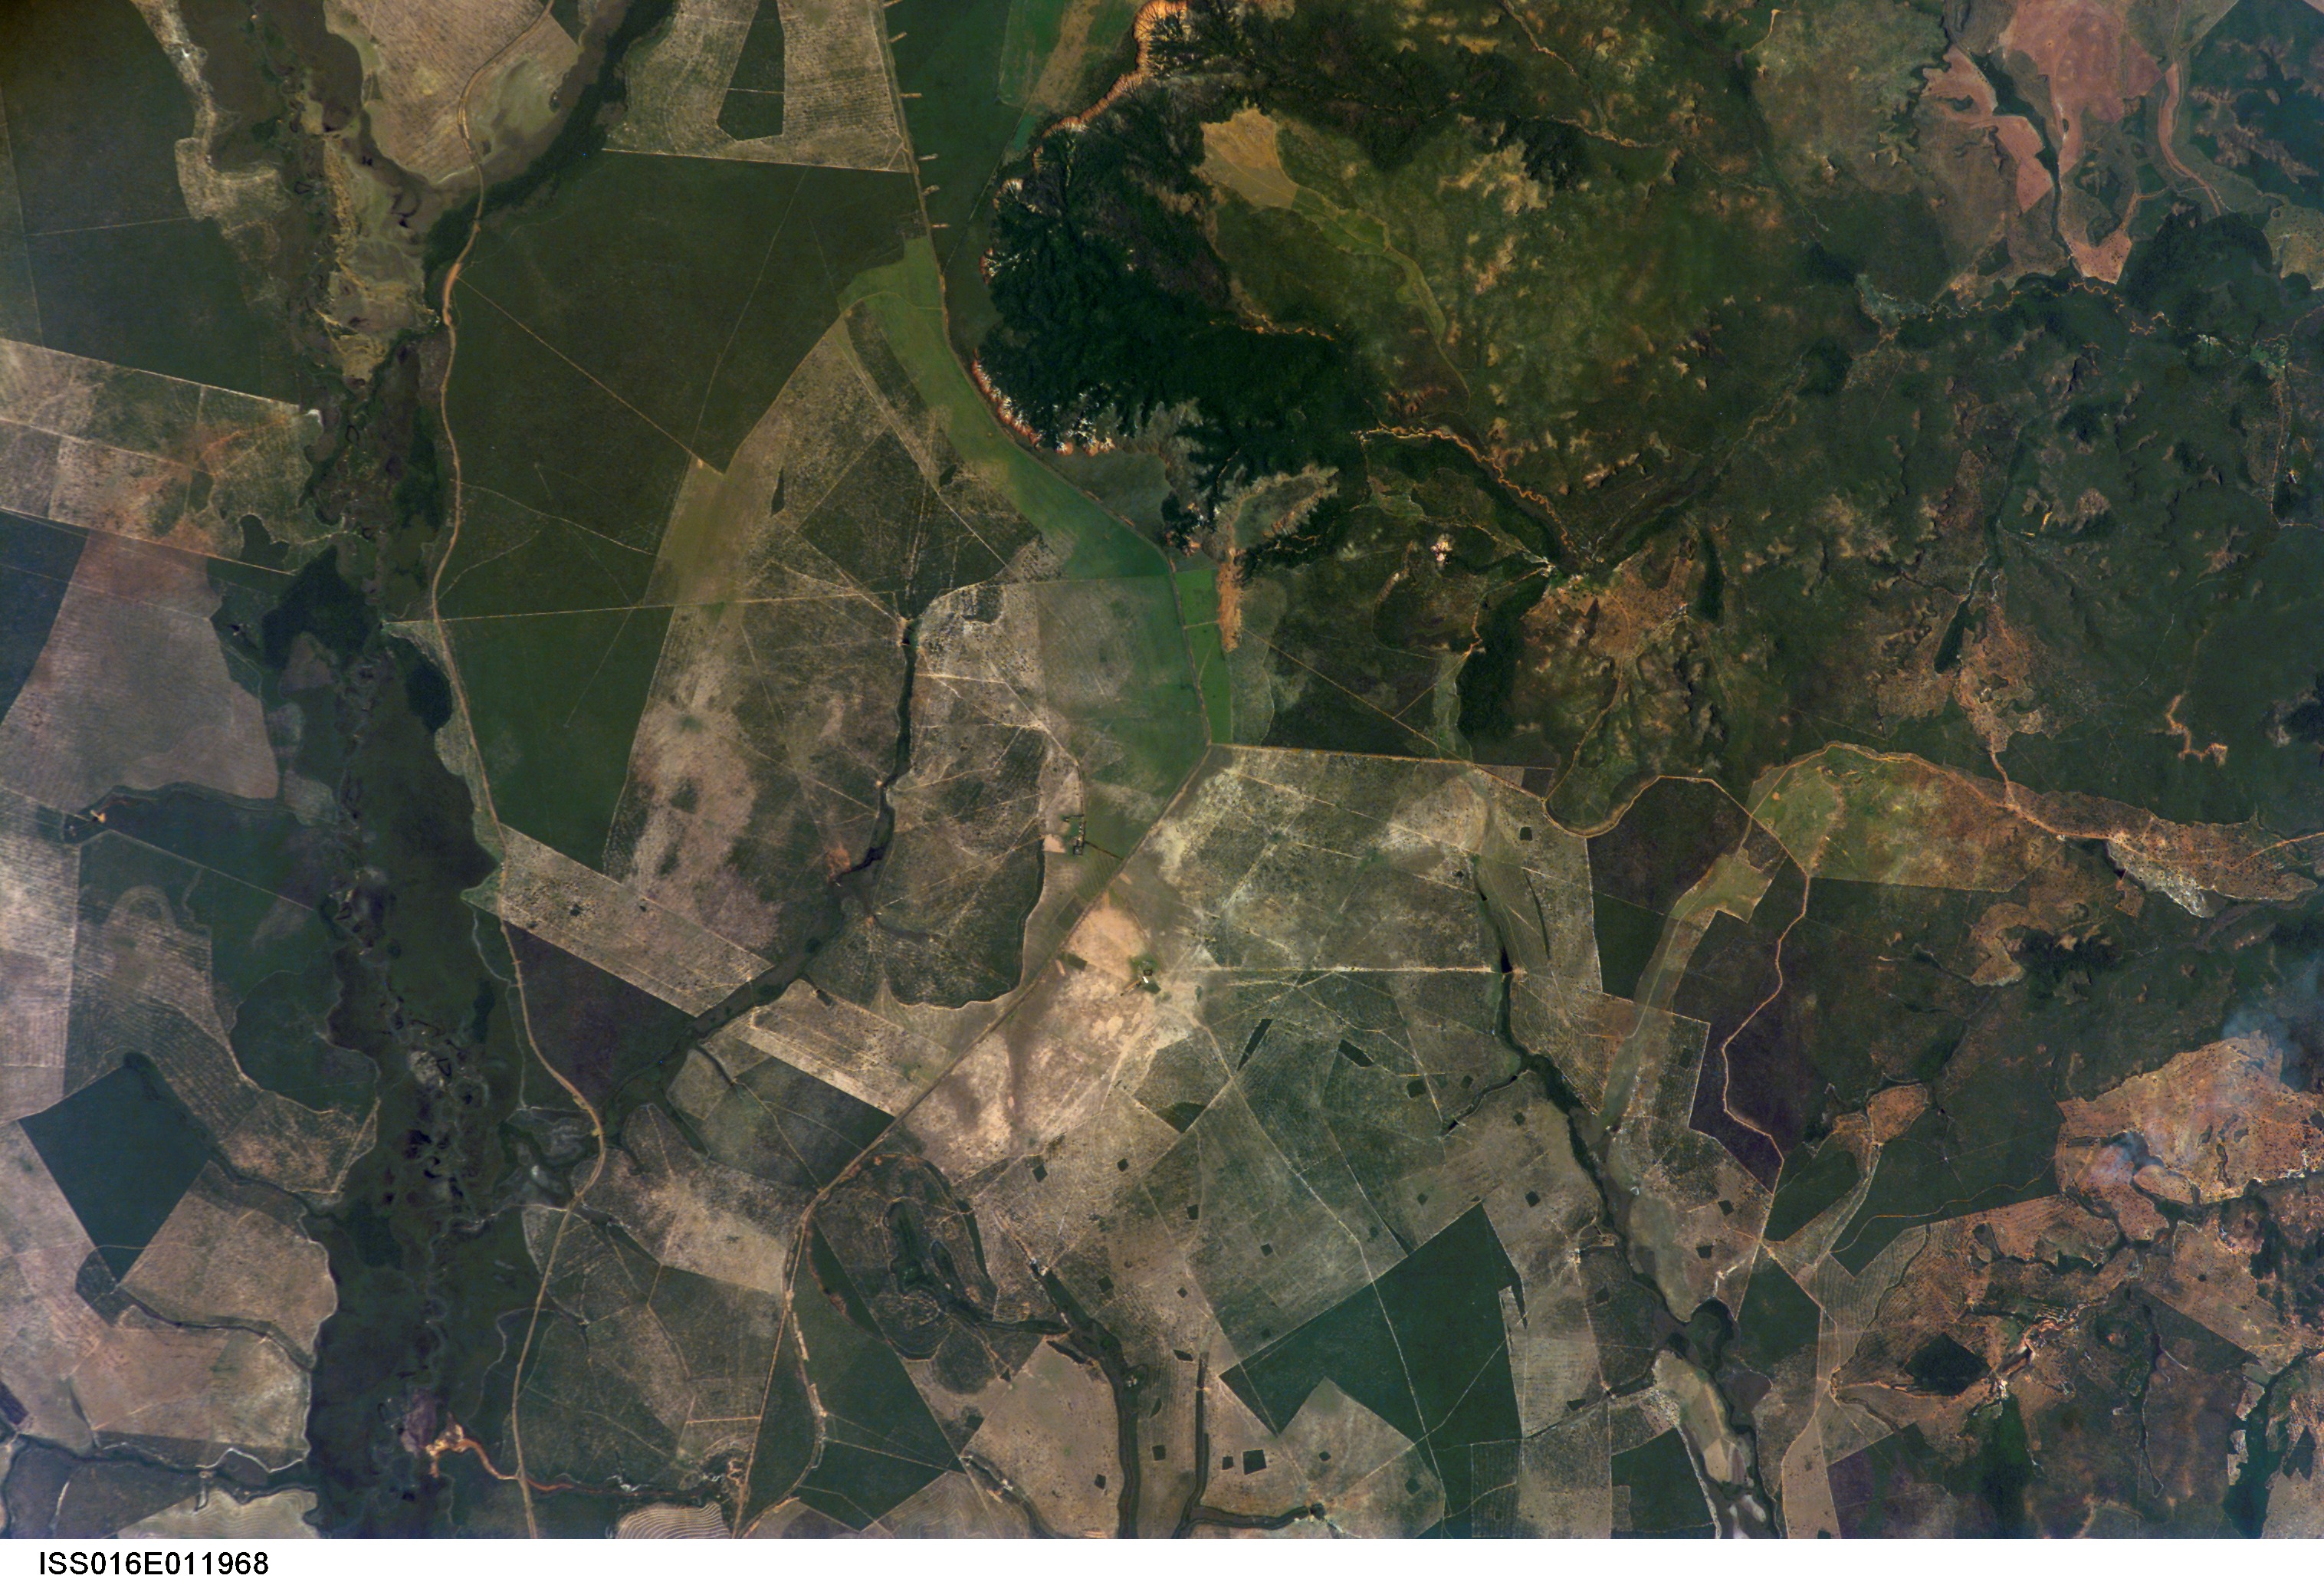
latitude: -17.4
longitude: -53.3
